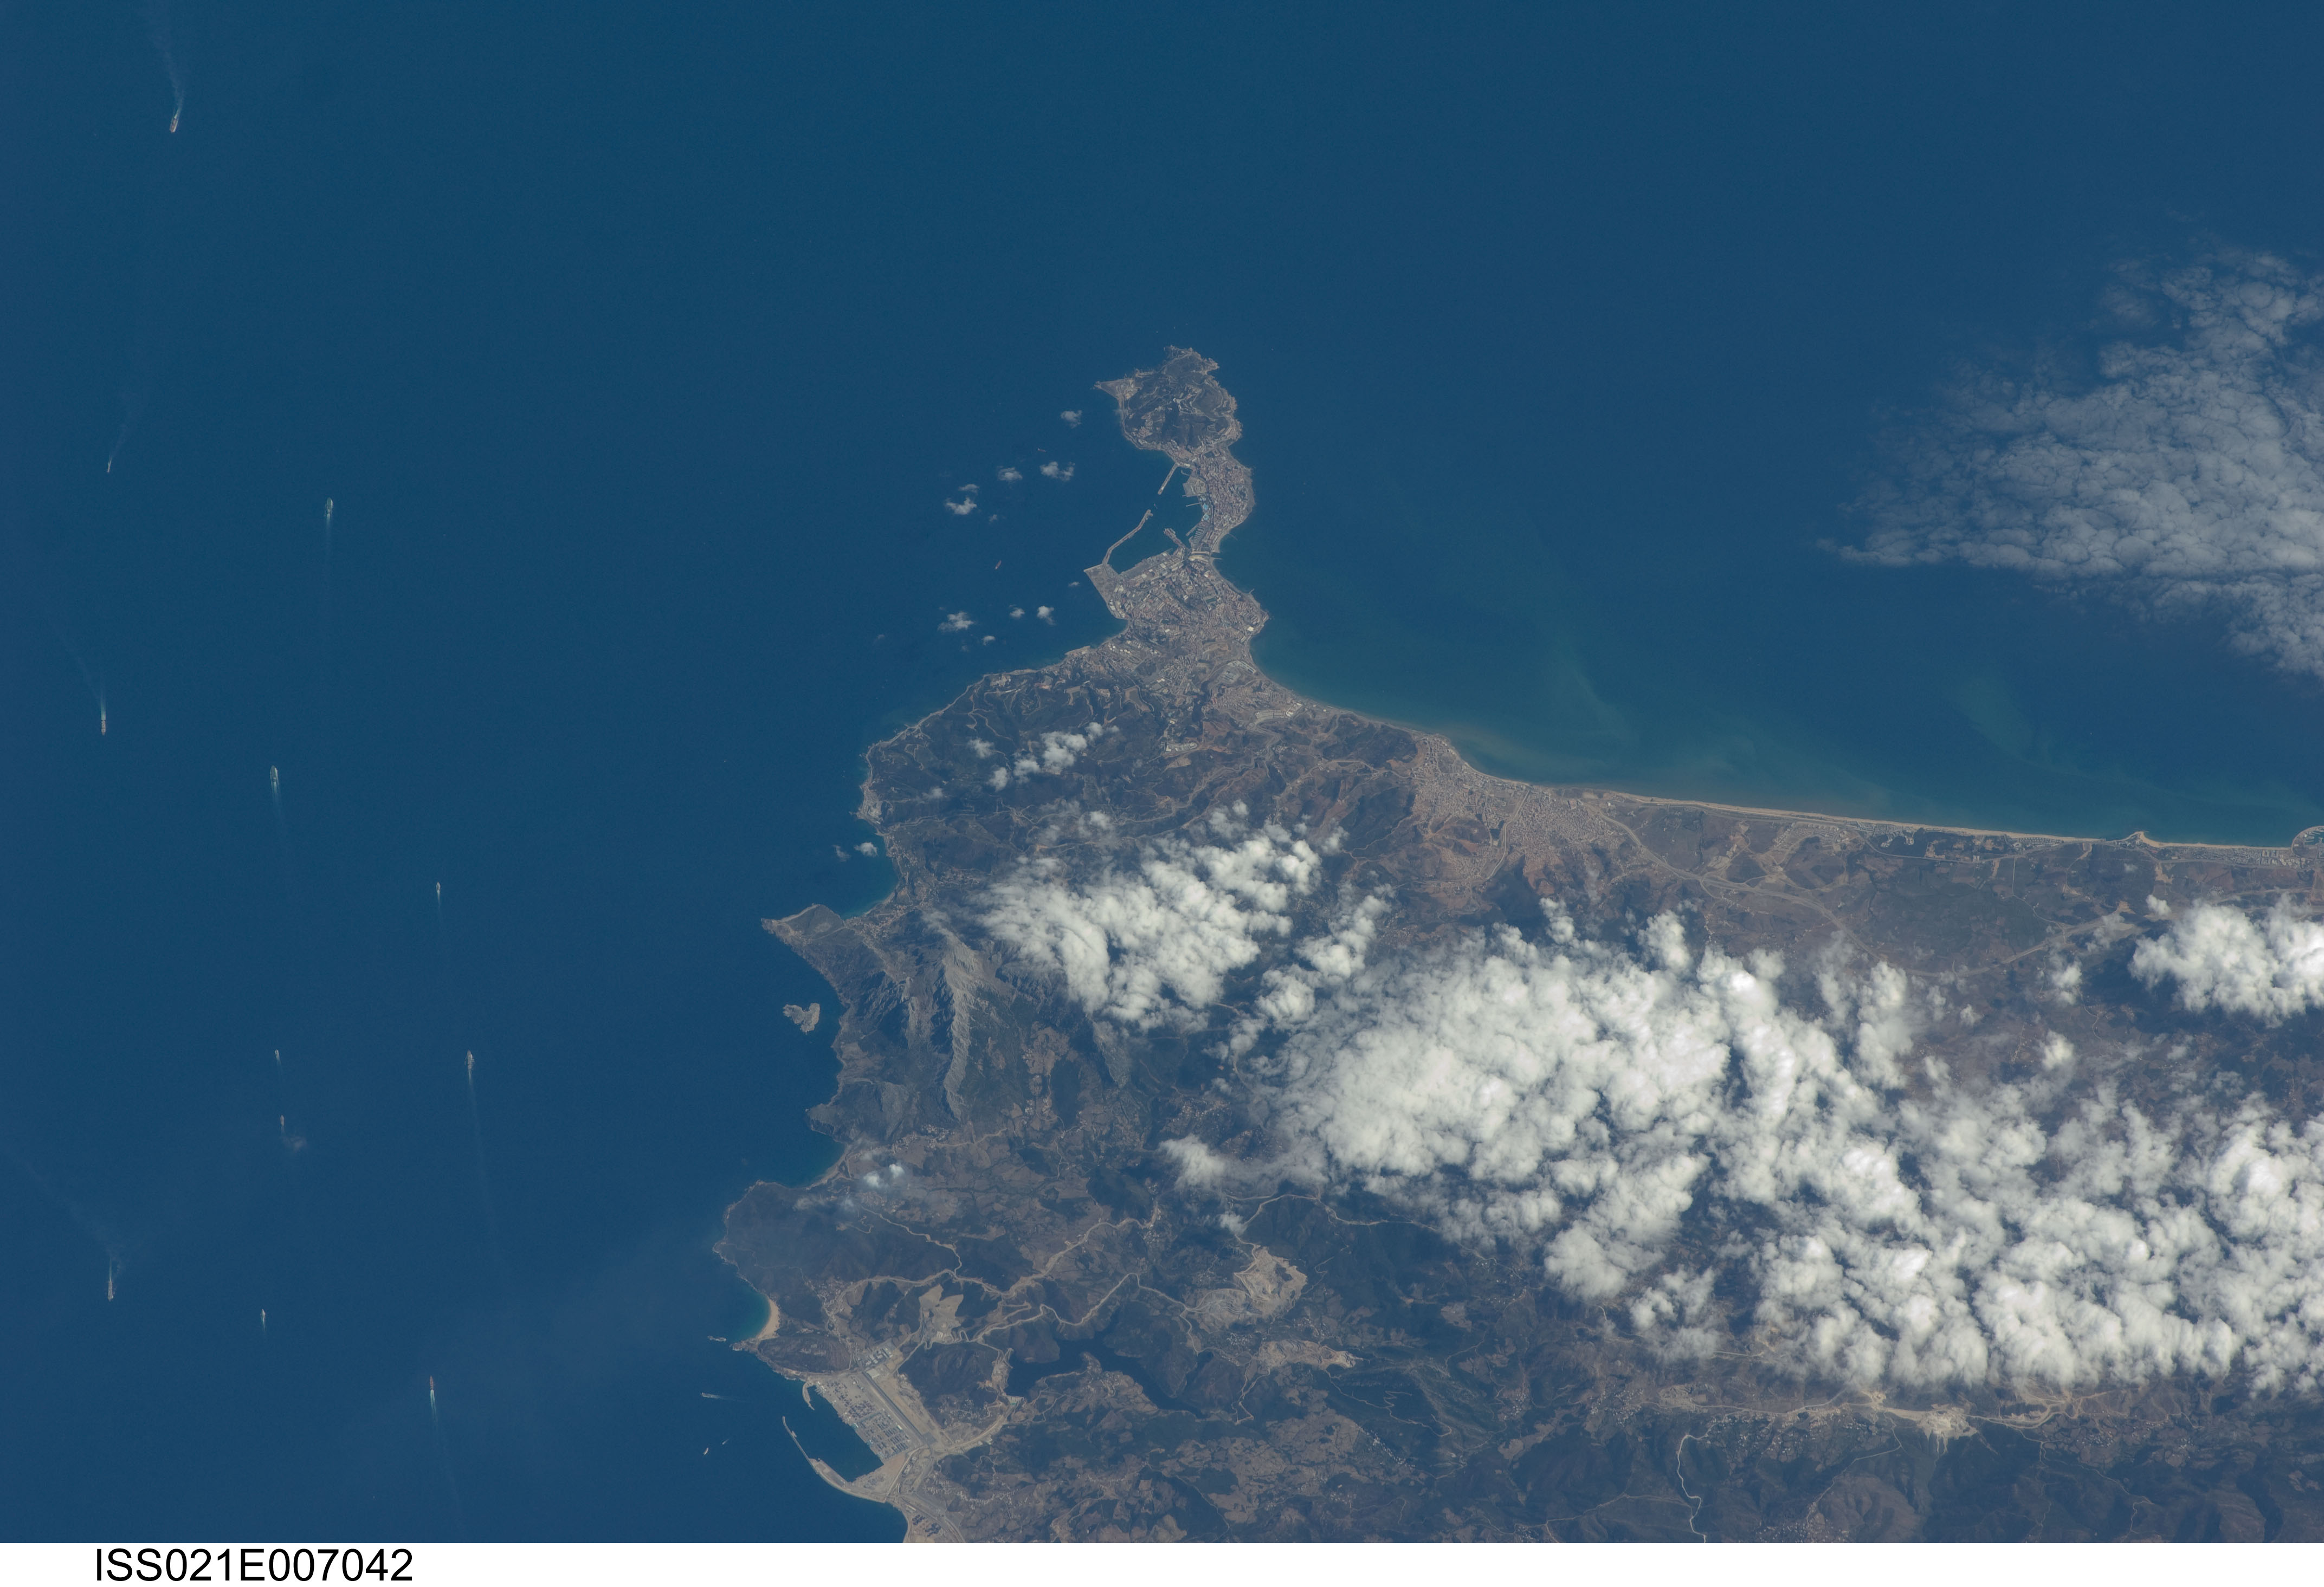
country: SPAIN
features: APM TERMINALS TANGIER,ISLA DE PEREJIL,MEDITERRANEAN SEA,BELYOUNECH,PARQUE DE SAN AMARO,EDDALYA,FNIDEQ,CEUTA
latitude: 35.9
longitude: -5.4
